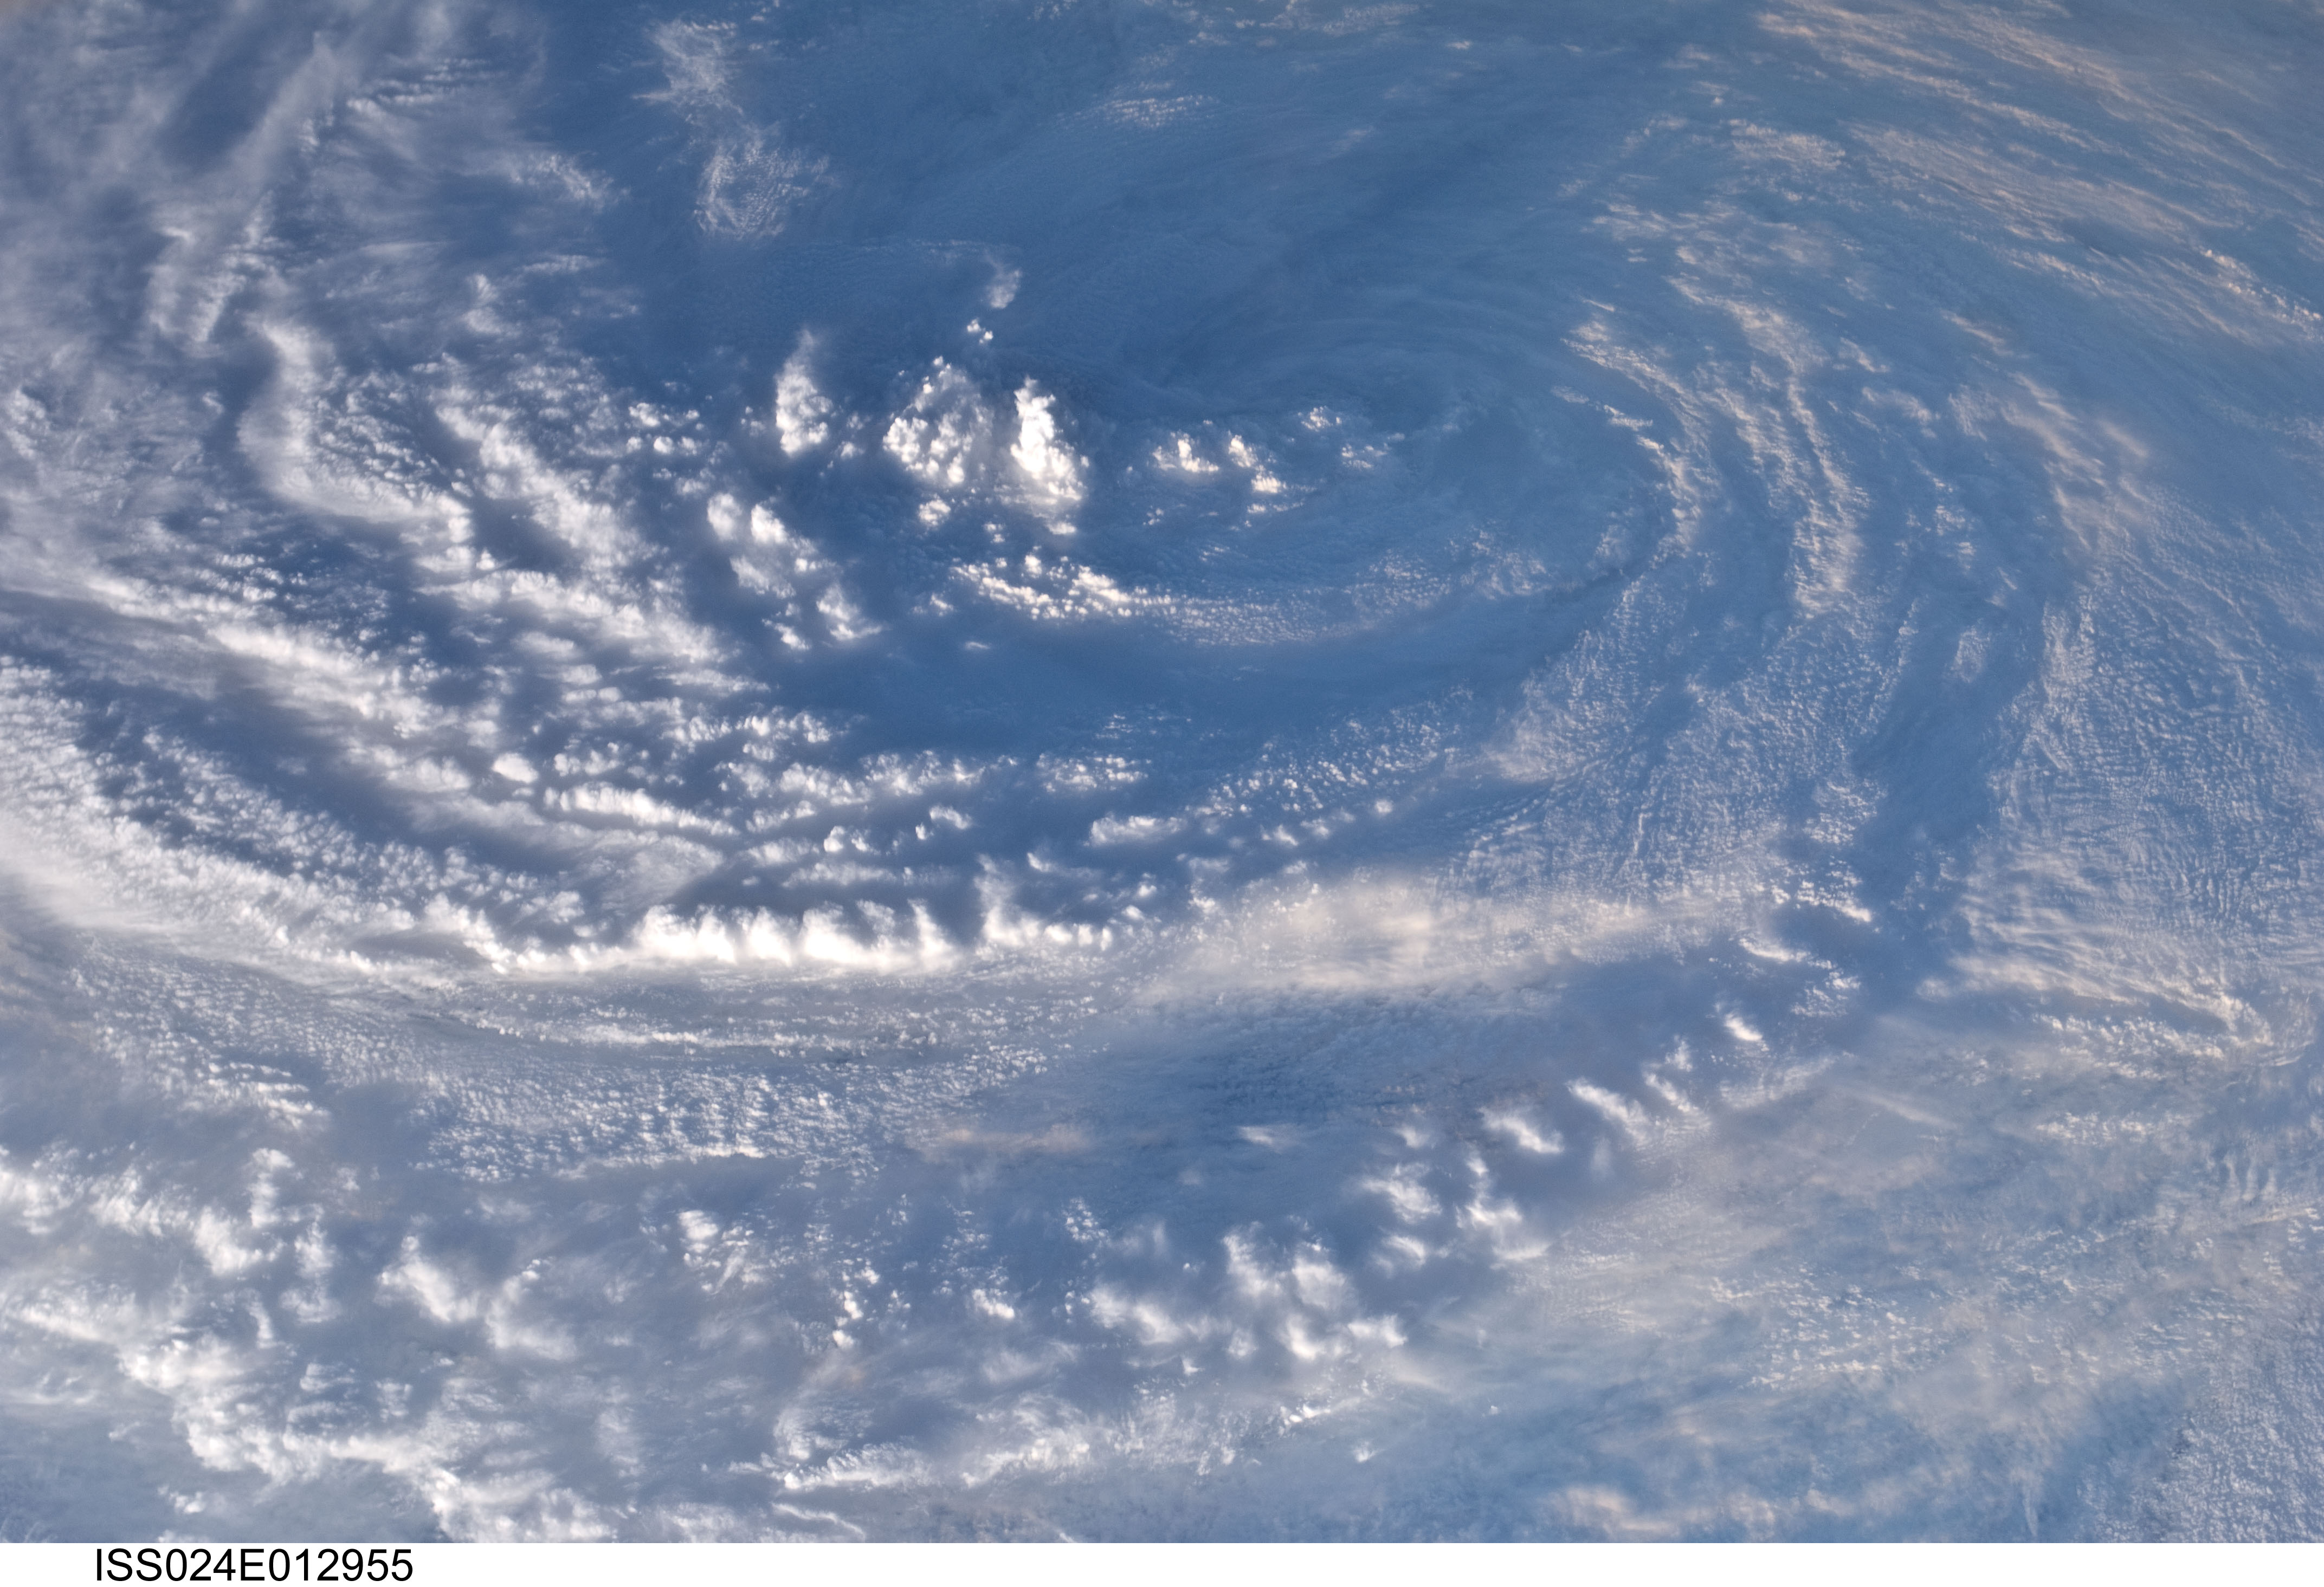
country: ATLANTIC OCEAN
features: TROPICAL STORM DANIELLE, SPIRAL BANDS, MULTILAYERED CLOUDS
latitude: 41.5
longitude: -49.0
